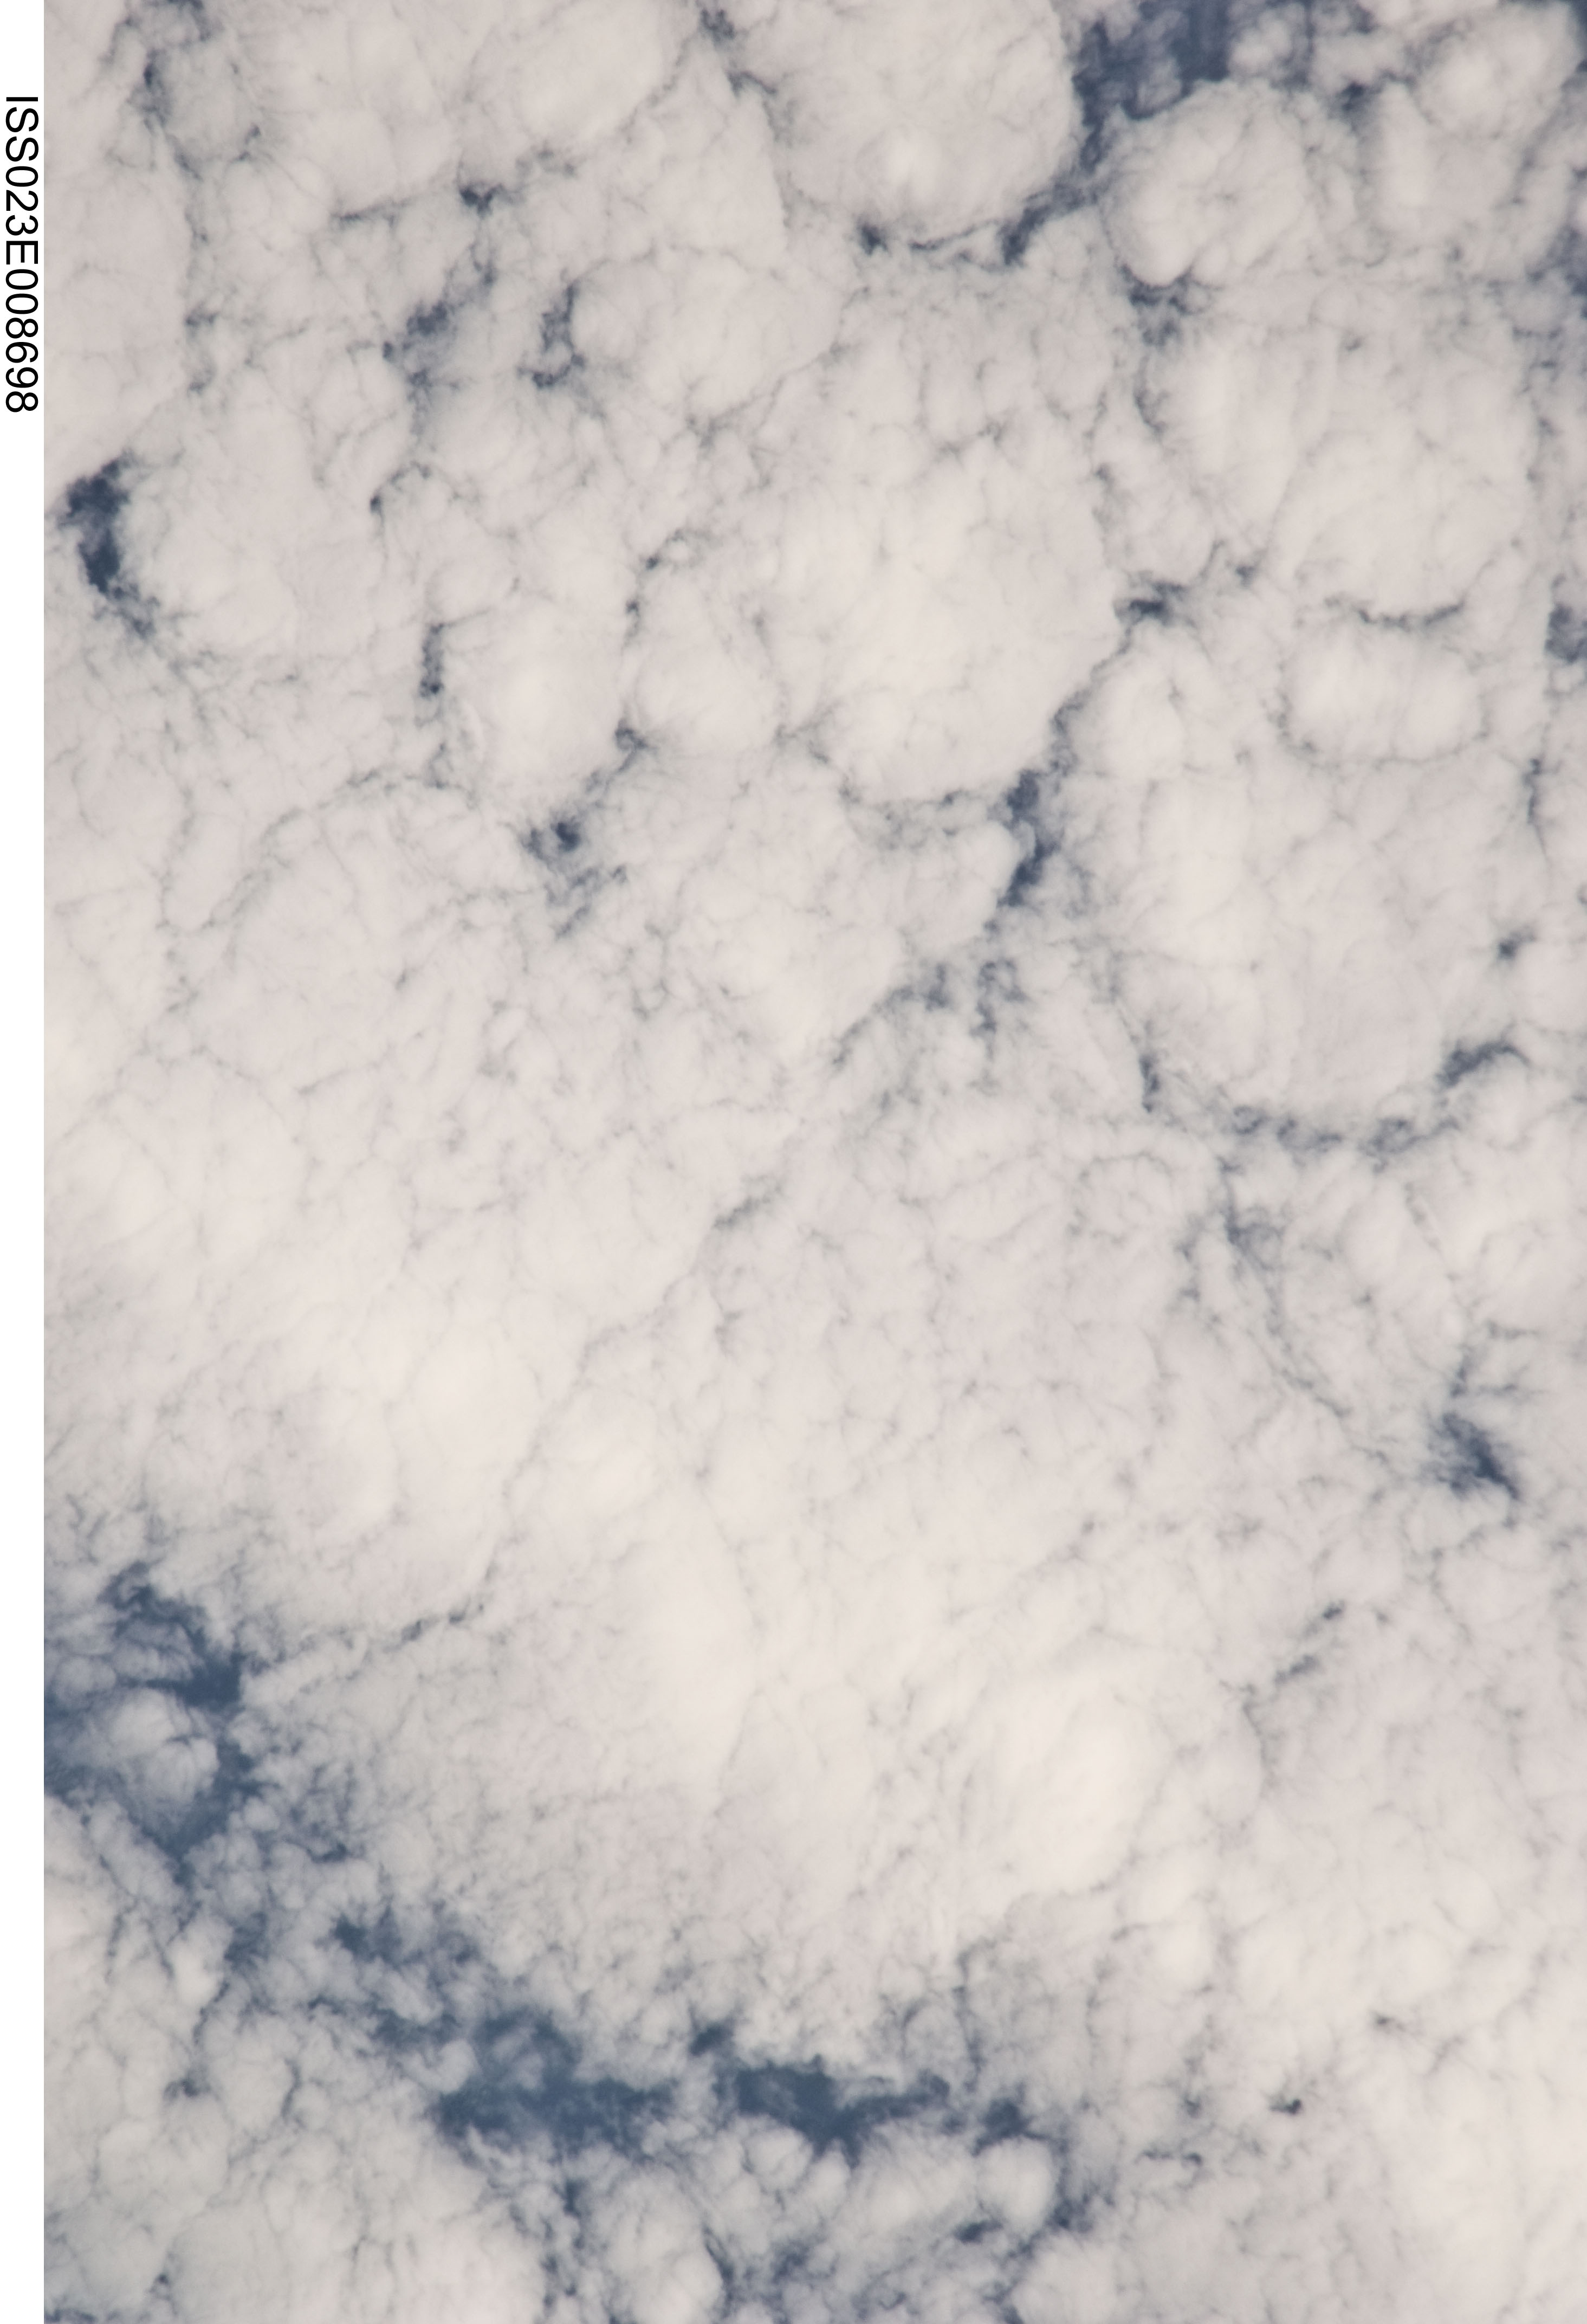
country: CASPIAN SEA
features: CLOUDS
